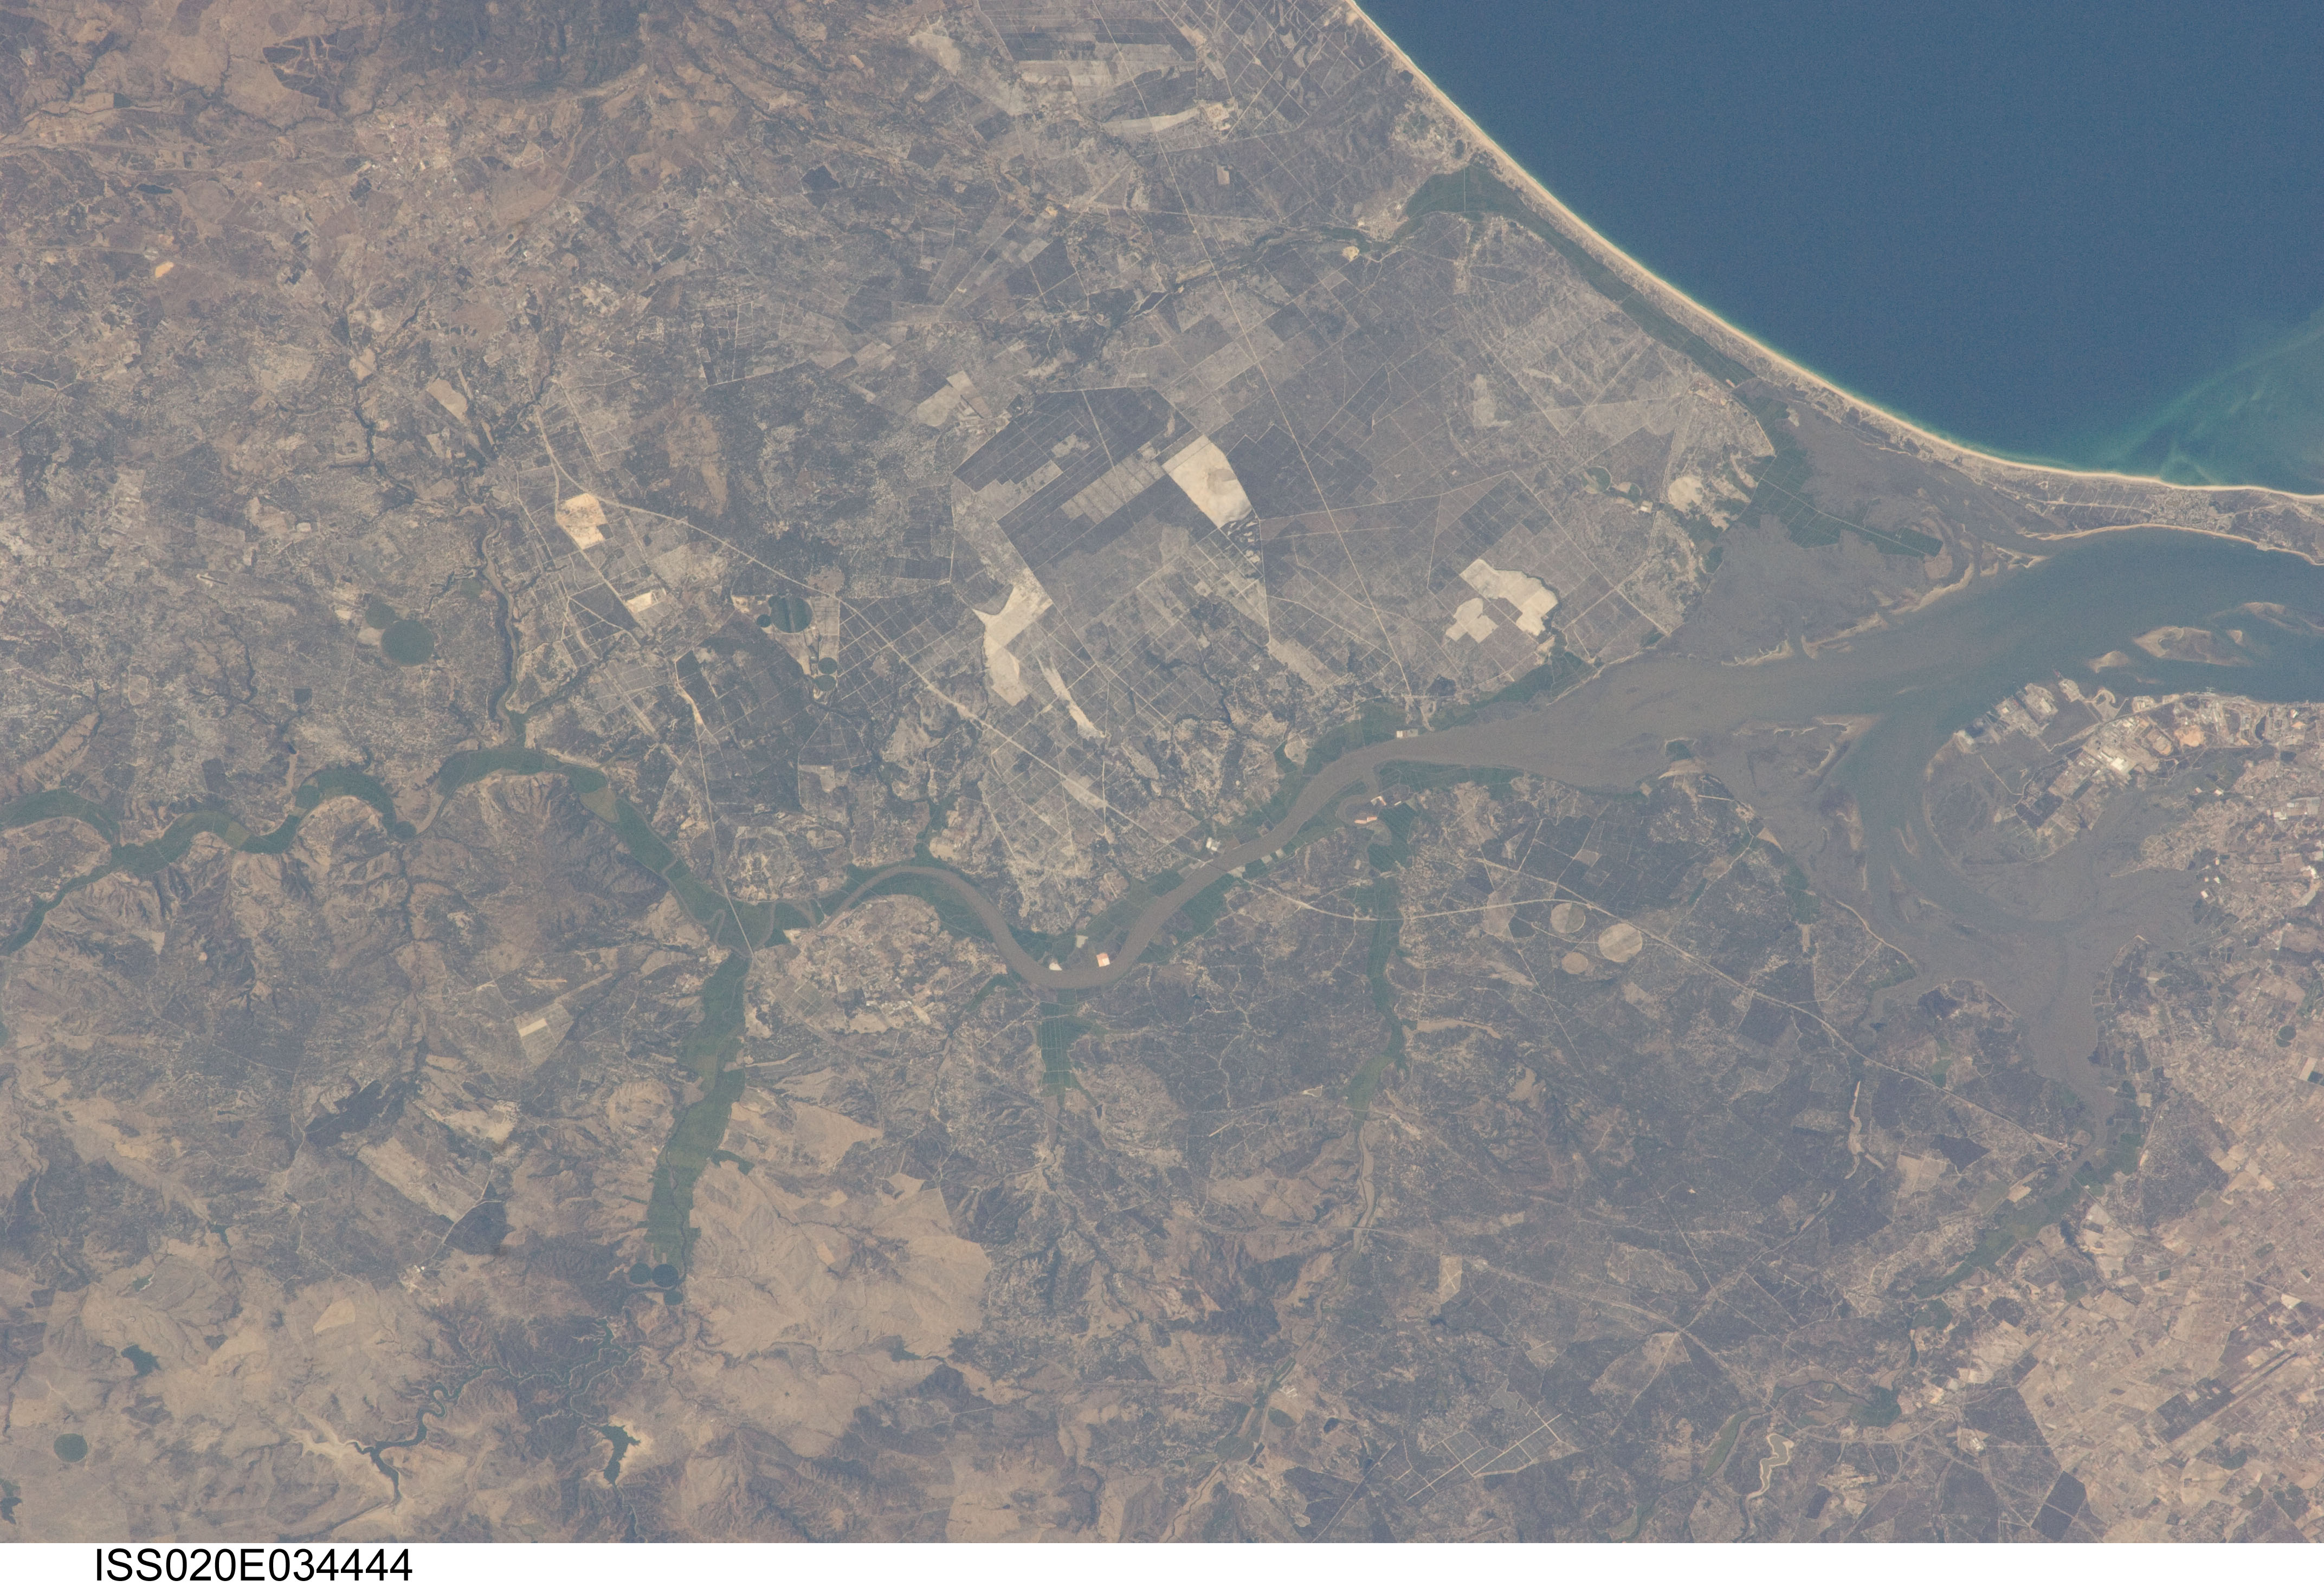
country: PORTUGAL
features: SADO EST.,SADO R.,SETUBAL CY.
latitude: 38.4
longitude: -8.6
